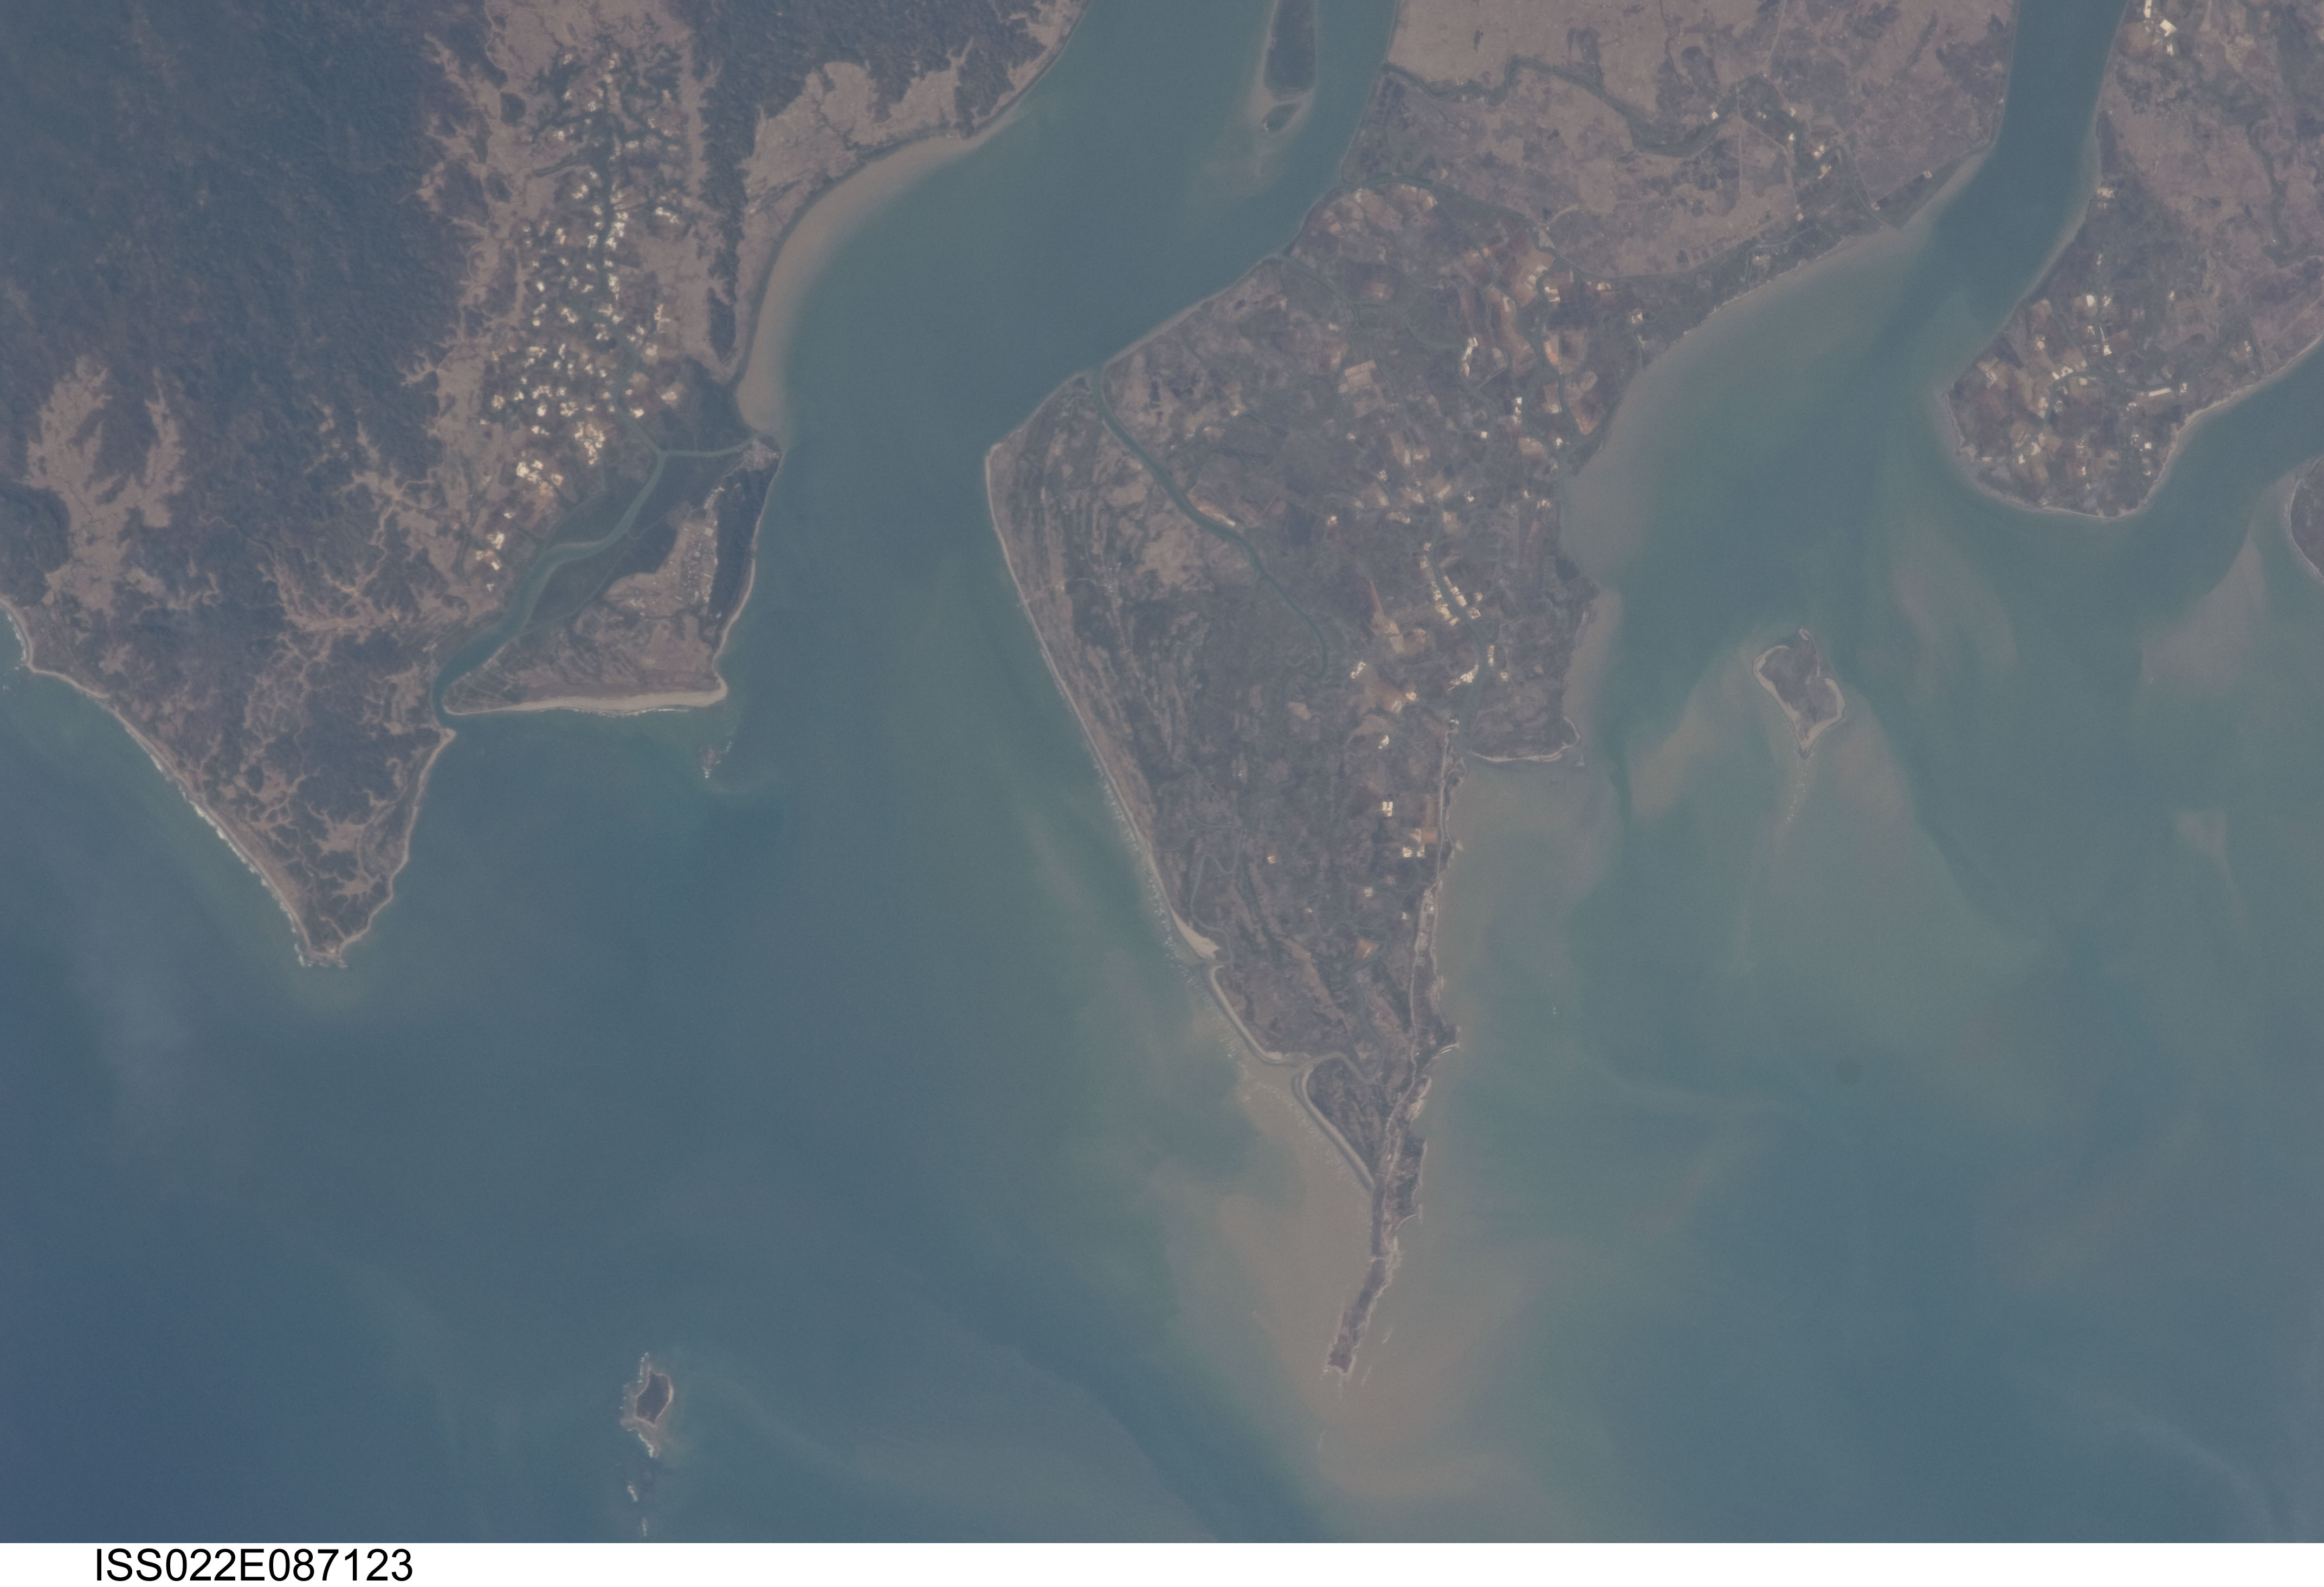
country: MYANMAR (BURMA)
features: MOUTHS OF THE IRRAWADDY, DIAMOND I.
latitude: 15.9
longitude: 94.4
